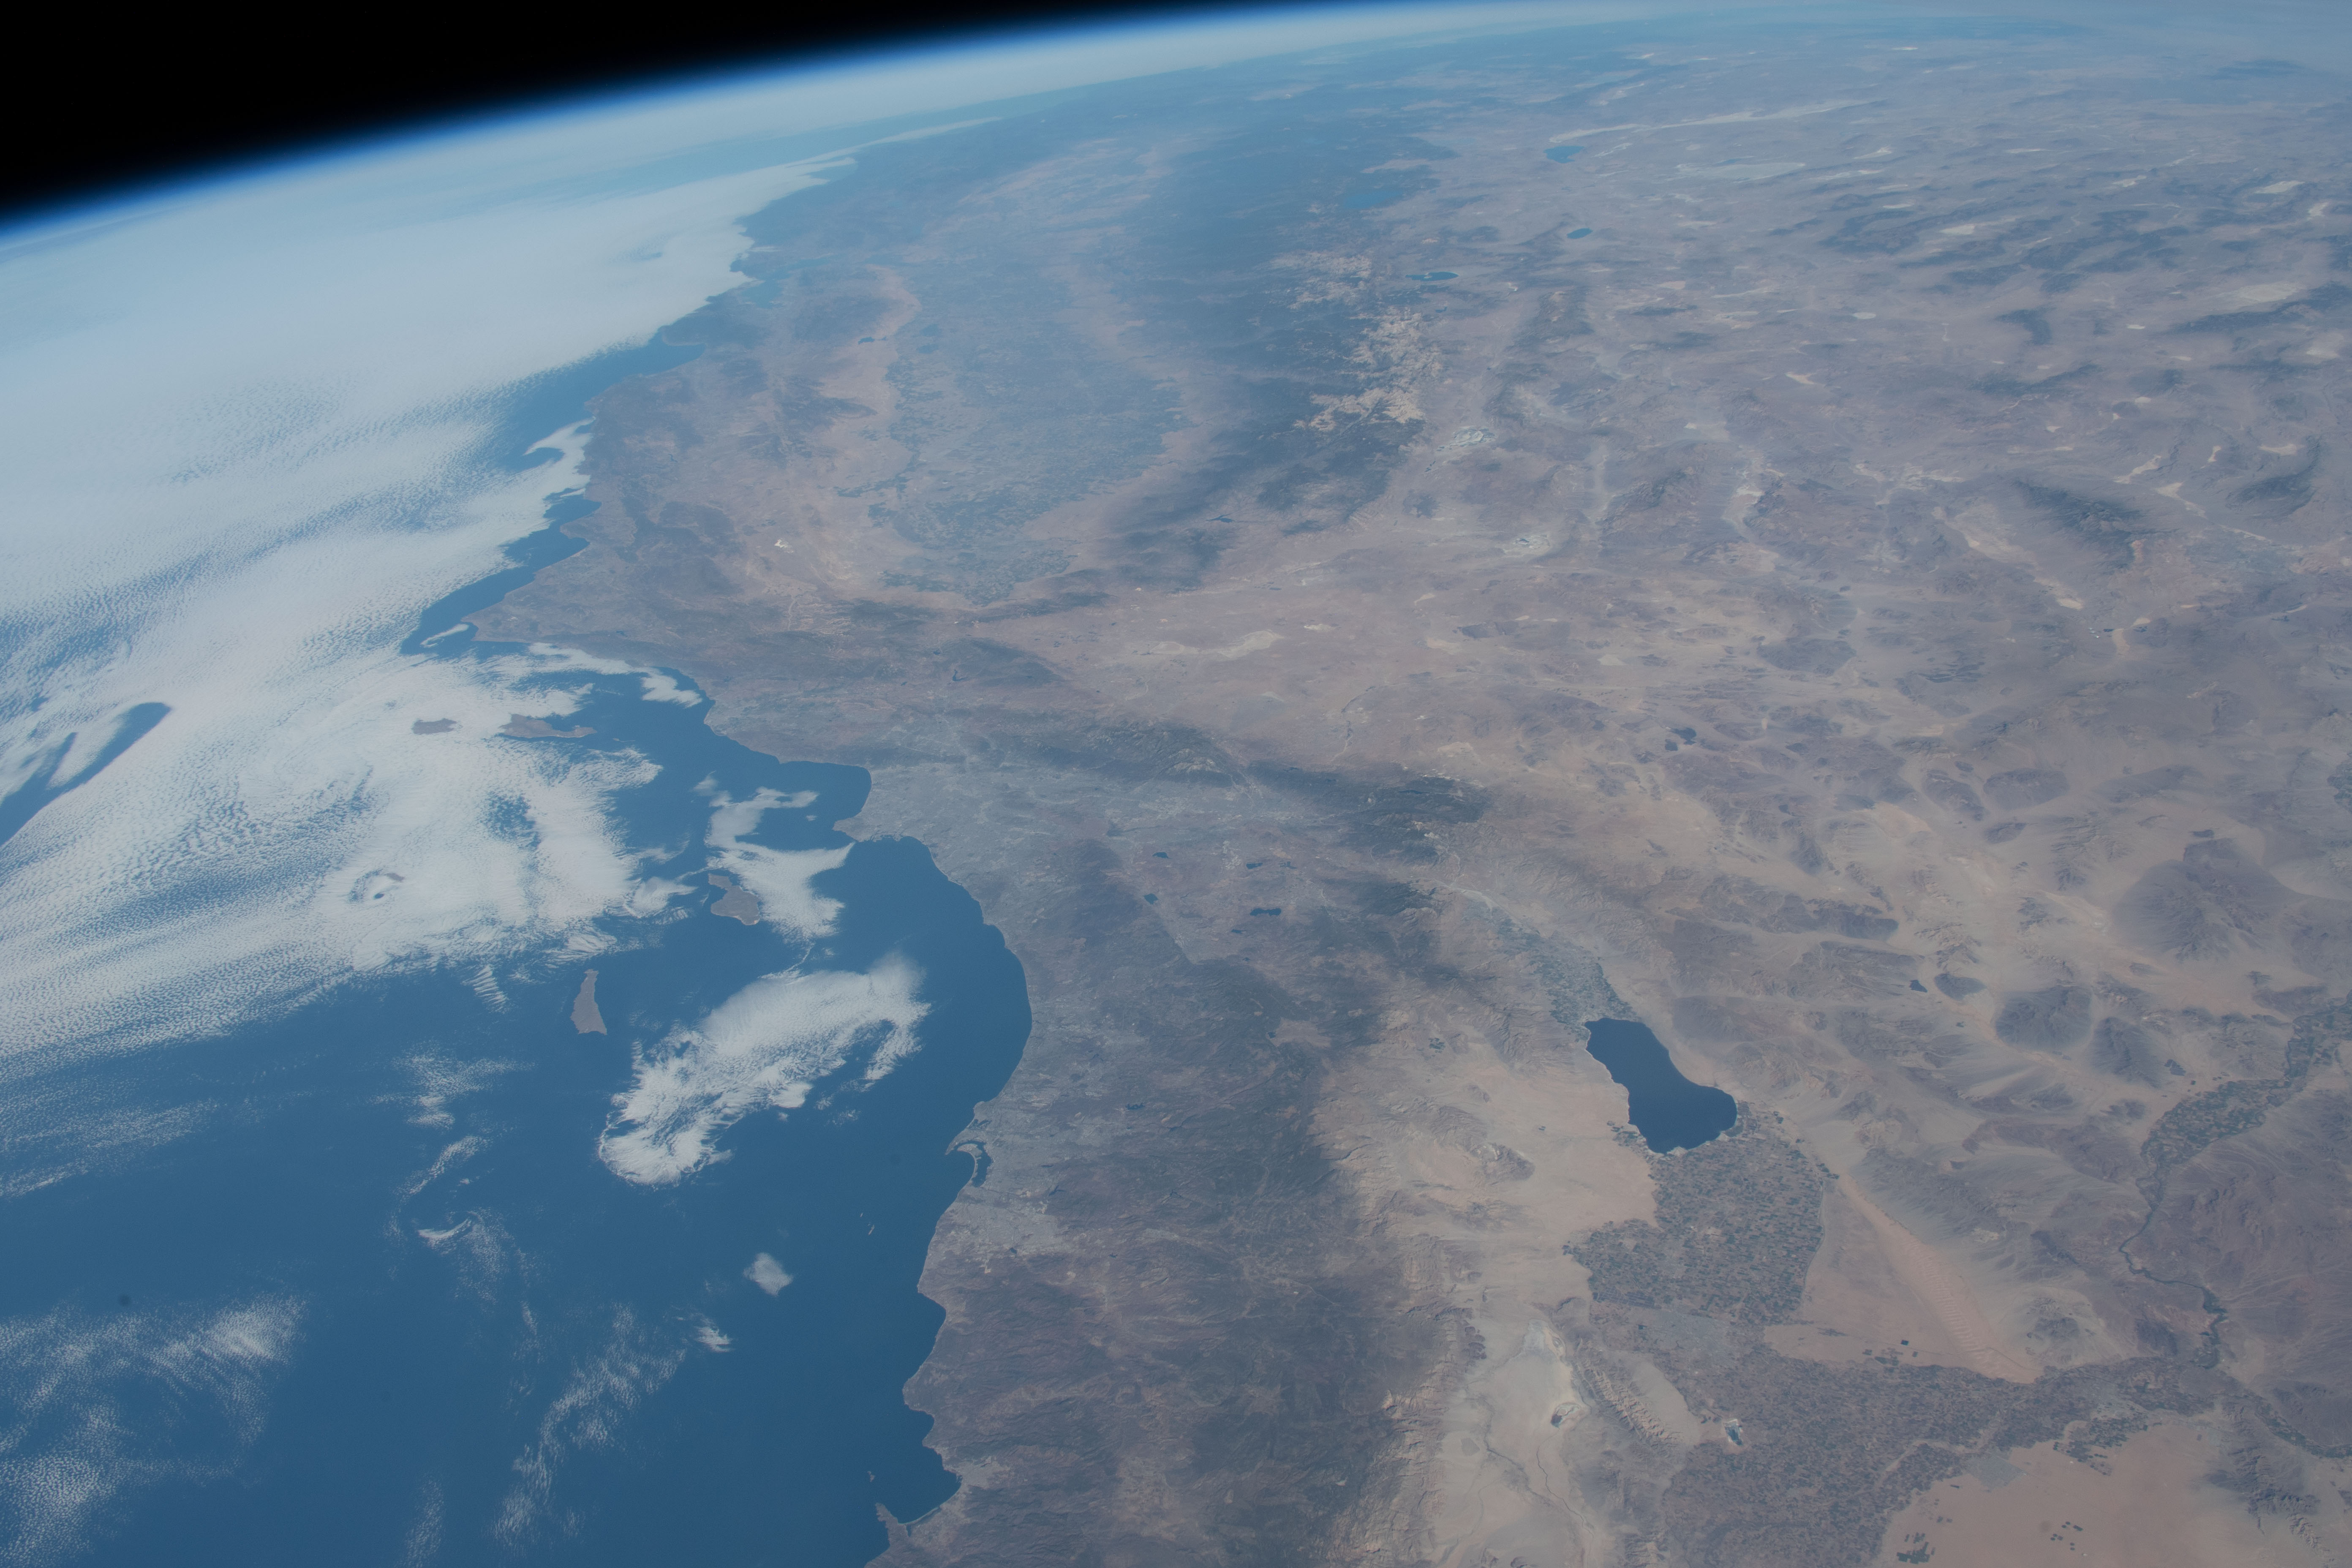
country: USA-CALIFORNIA
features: BAKERSFIELD, RIVERSIDE, SAN DIEGO, LAS VEGAS, LOS ANGELES, VICTORVILLE
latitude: 34.0
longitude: -117.5
